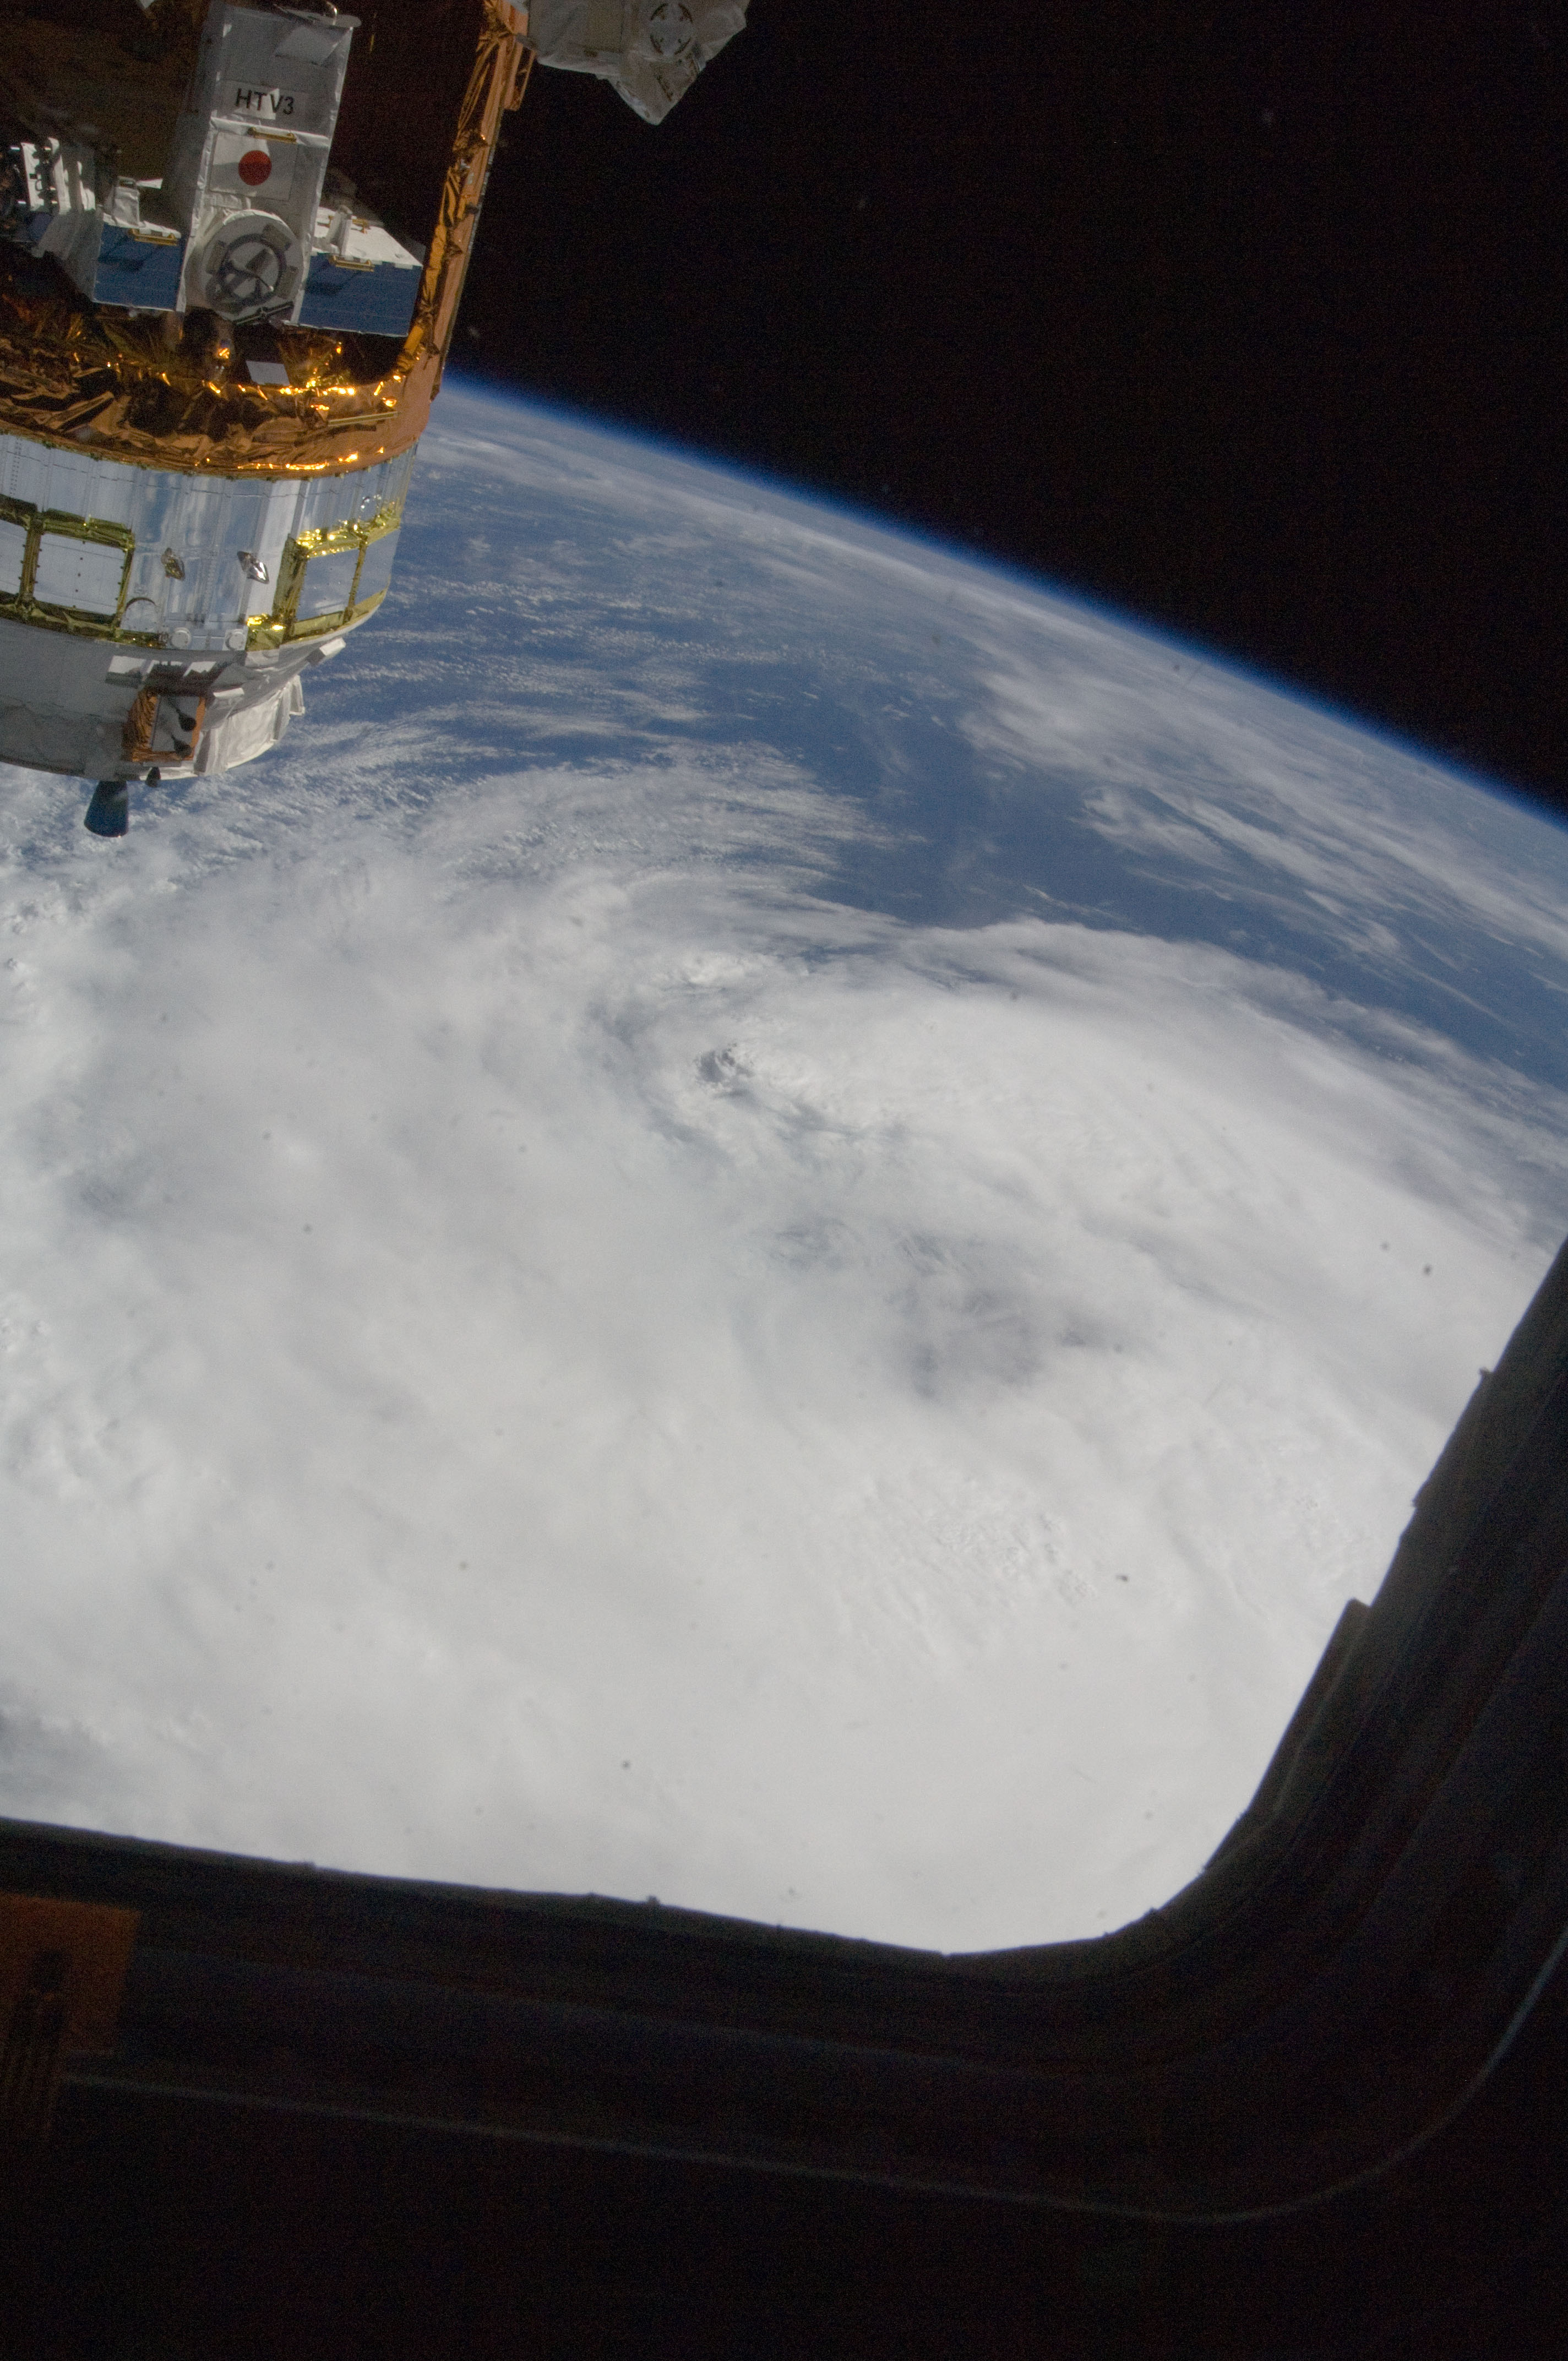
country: ATLANTIC OCEAN
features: PAN-TROPICAL STORM LESLIE, ISS
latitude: 33.5
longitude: -62.0
